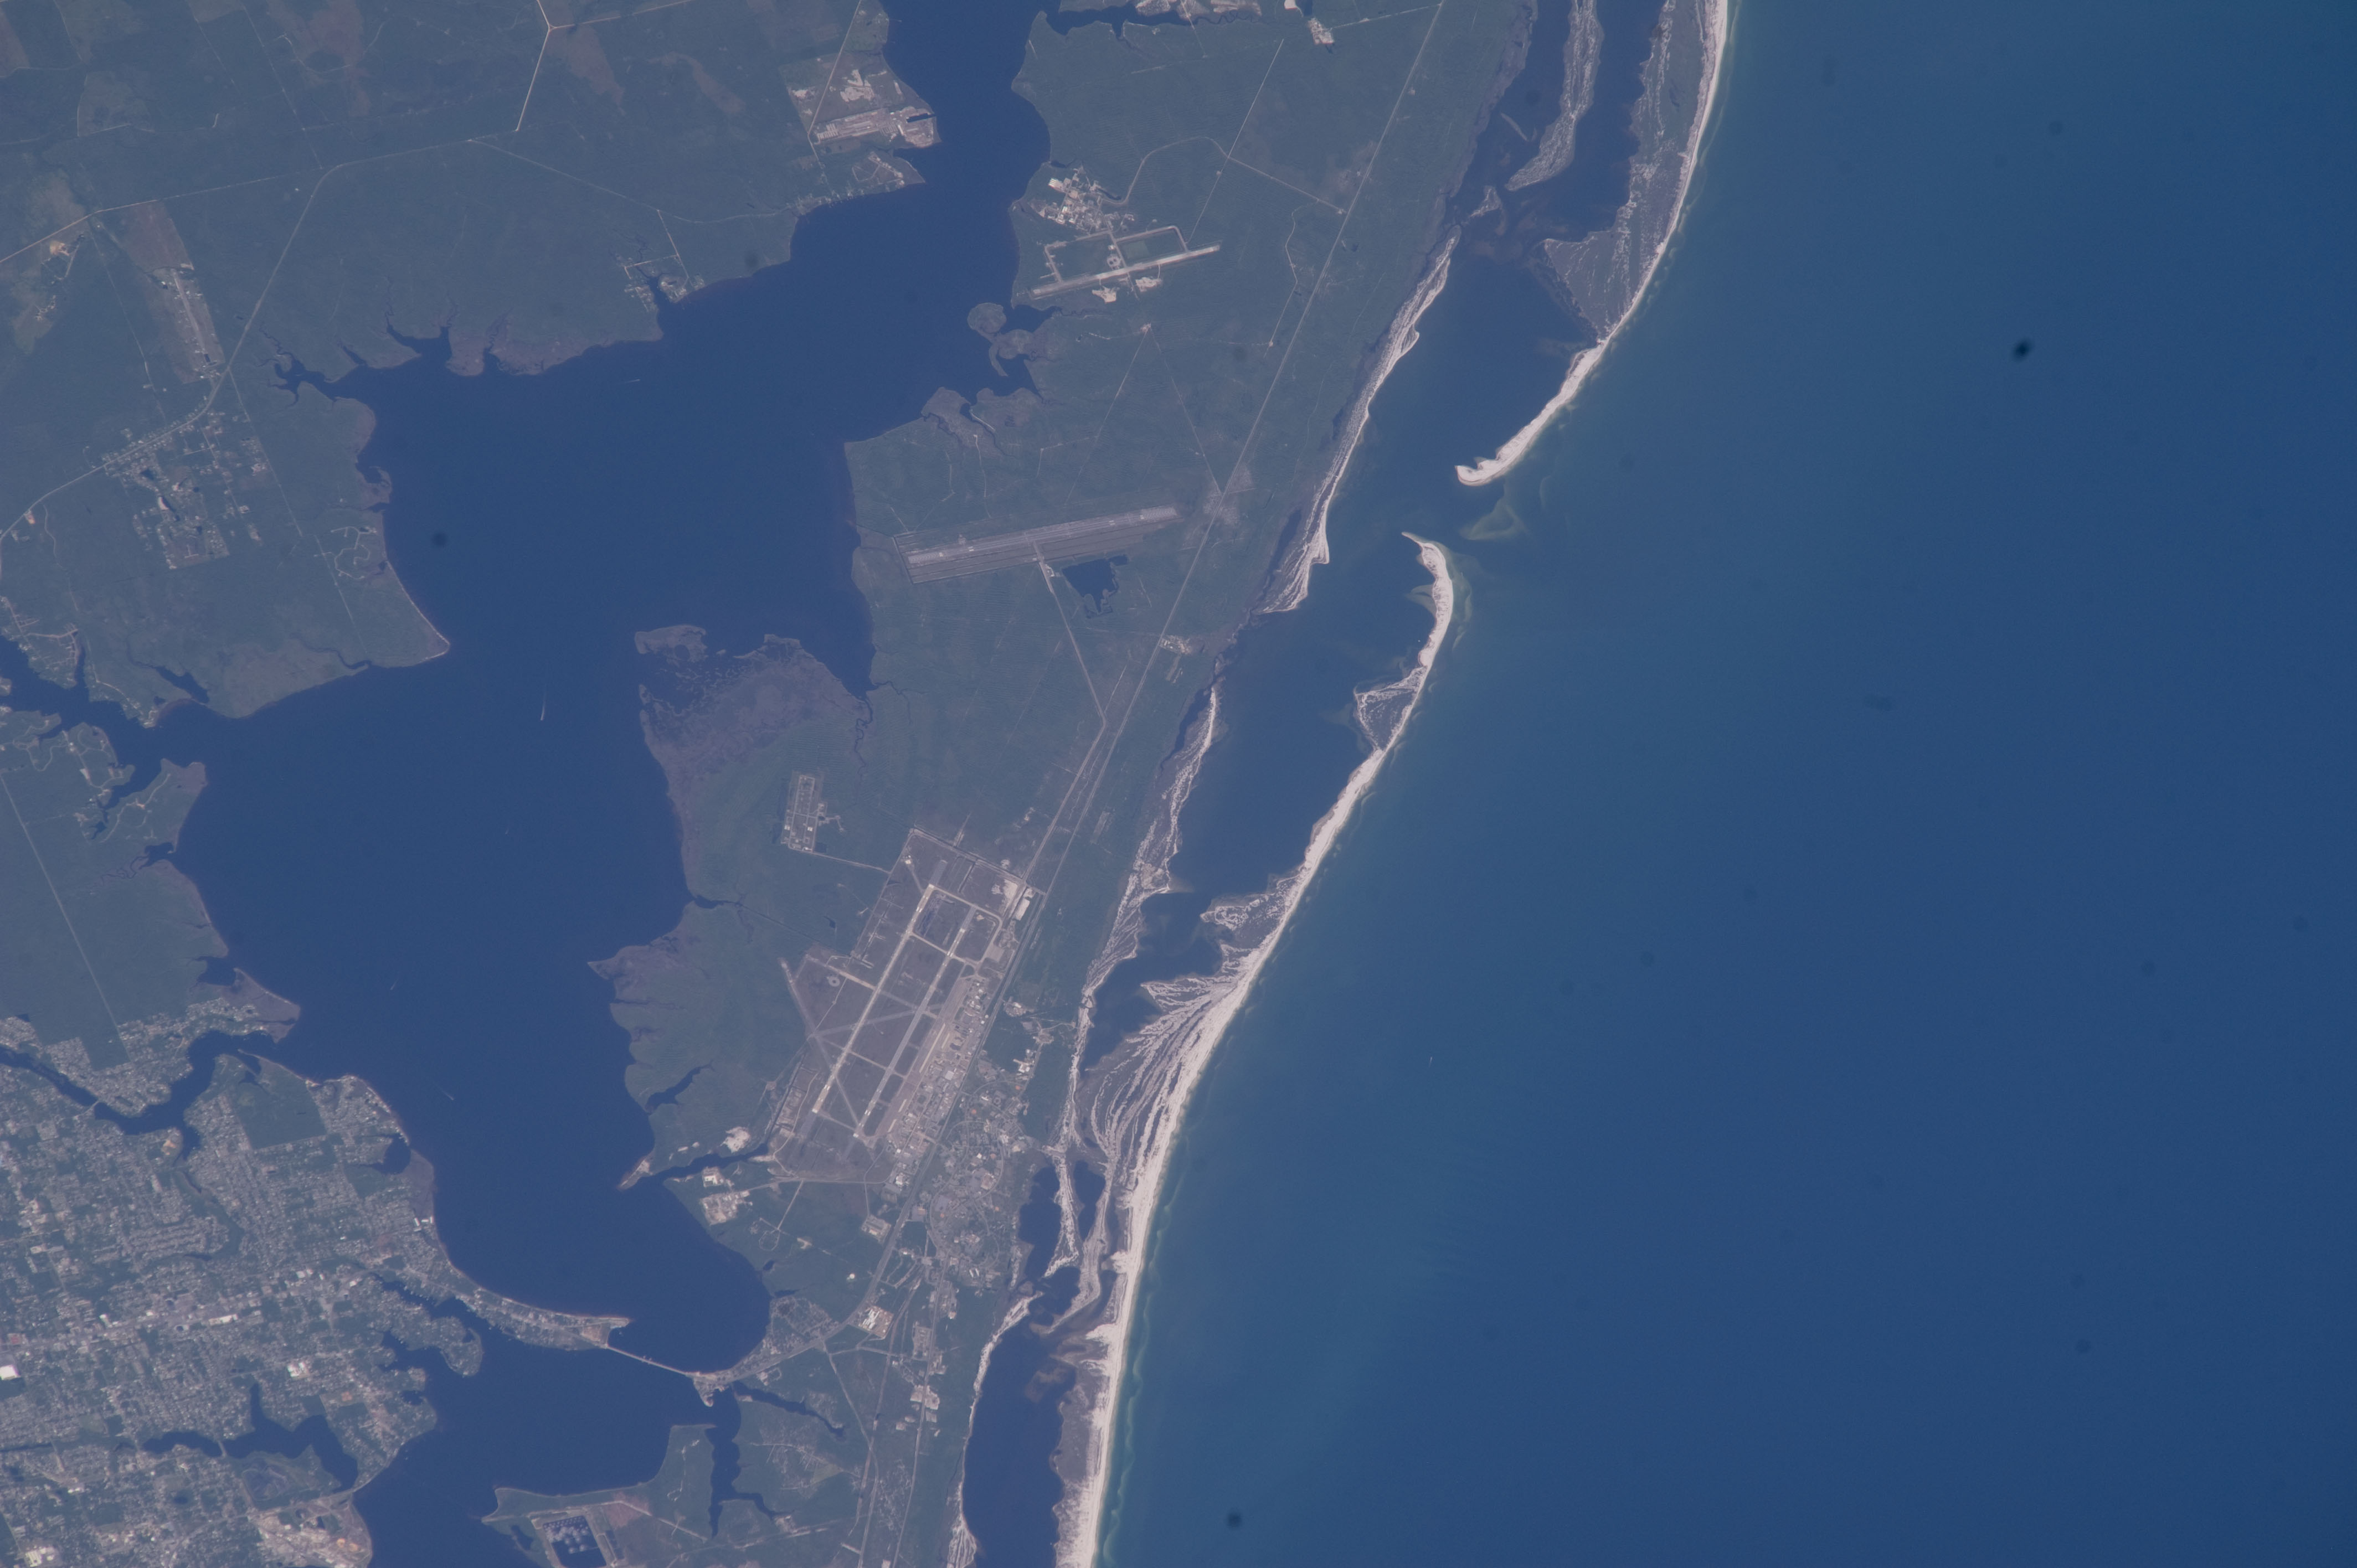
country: USA-FLORIDA
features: PANAMA CITY, SHELL I., TYNDALL AFB, CROOKED I.
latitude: 30.0
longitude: -85.6
